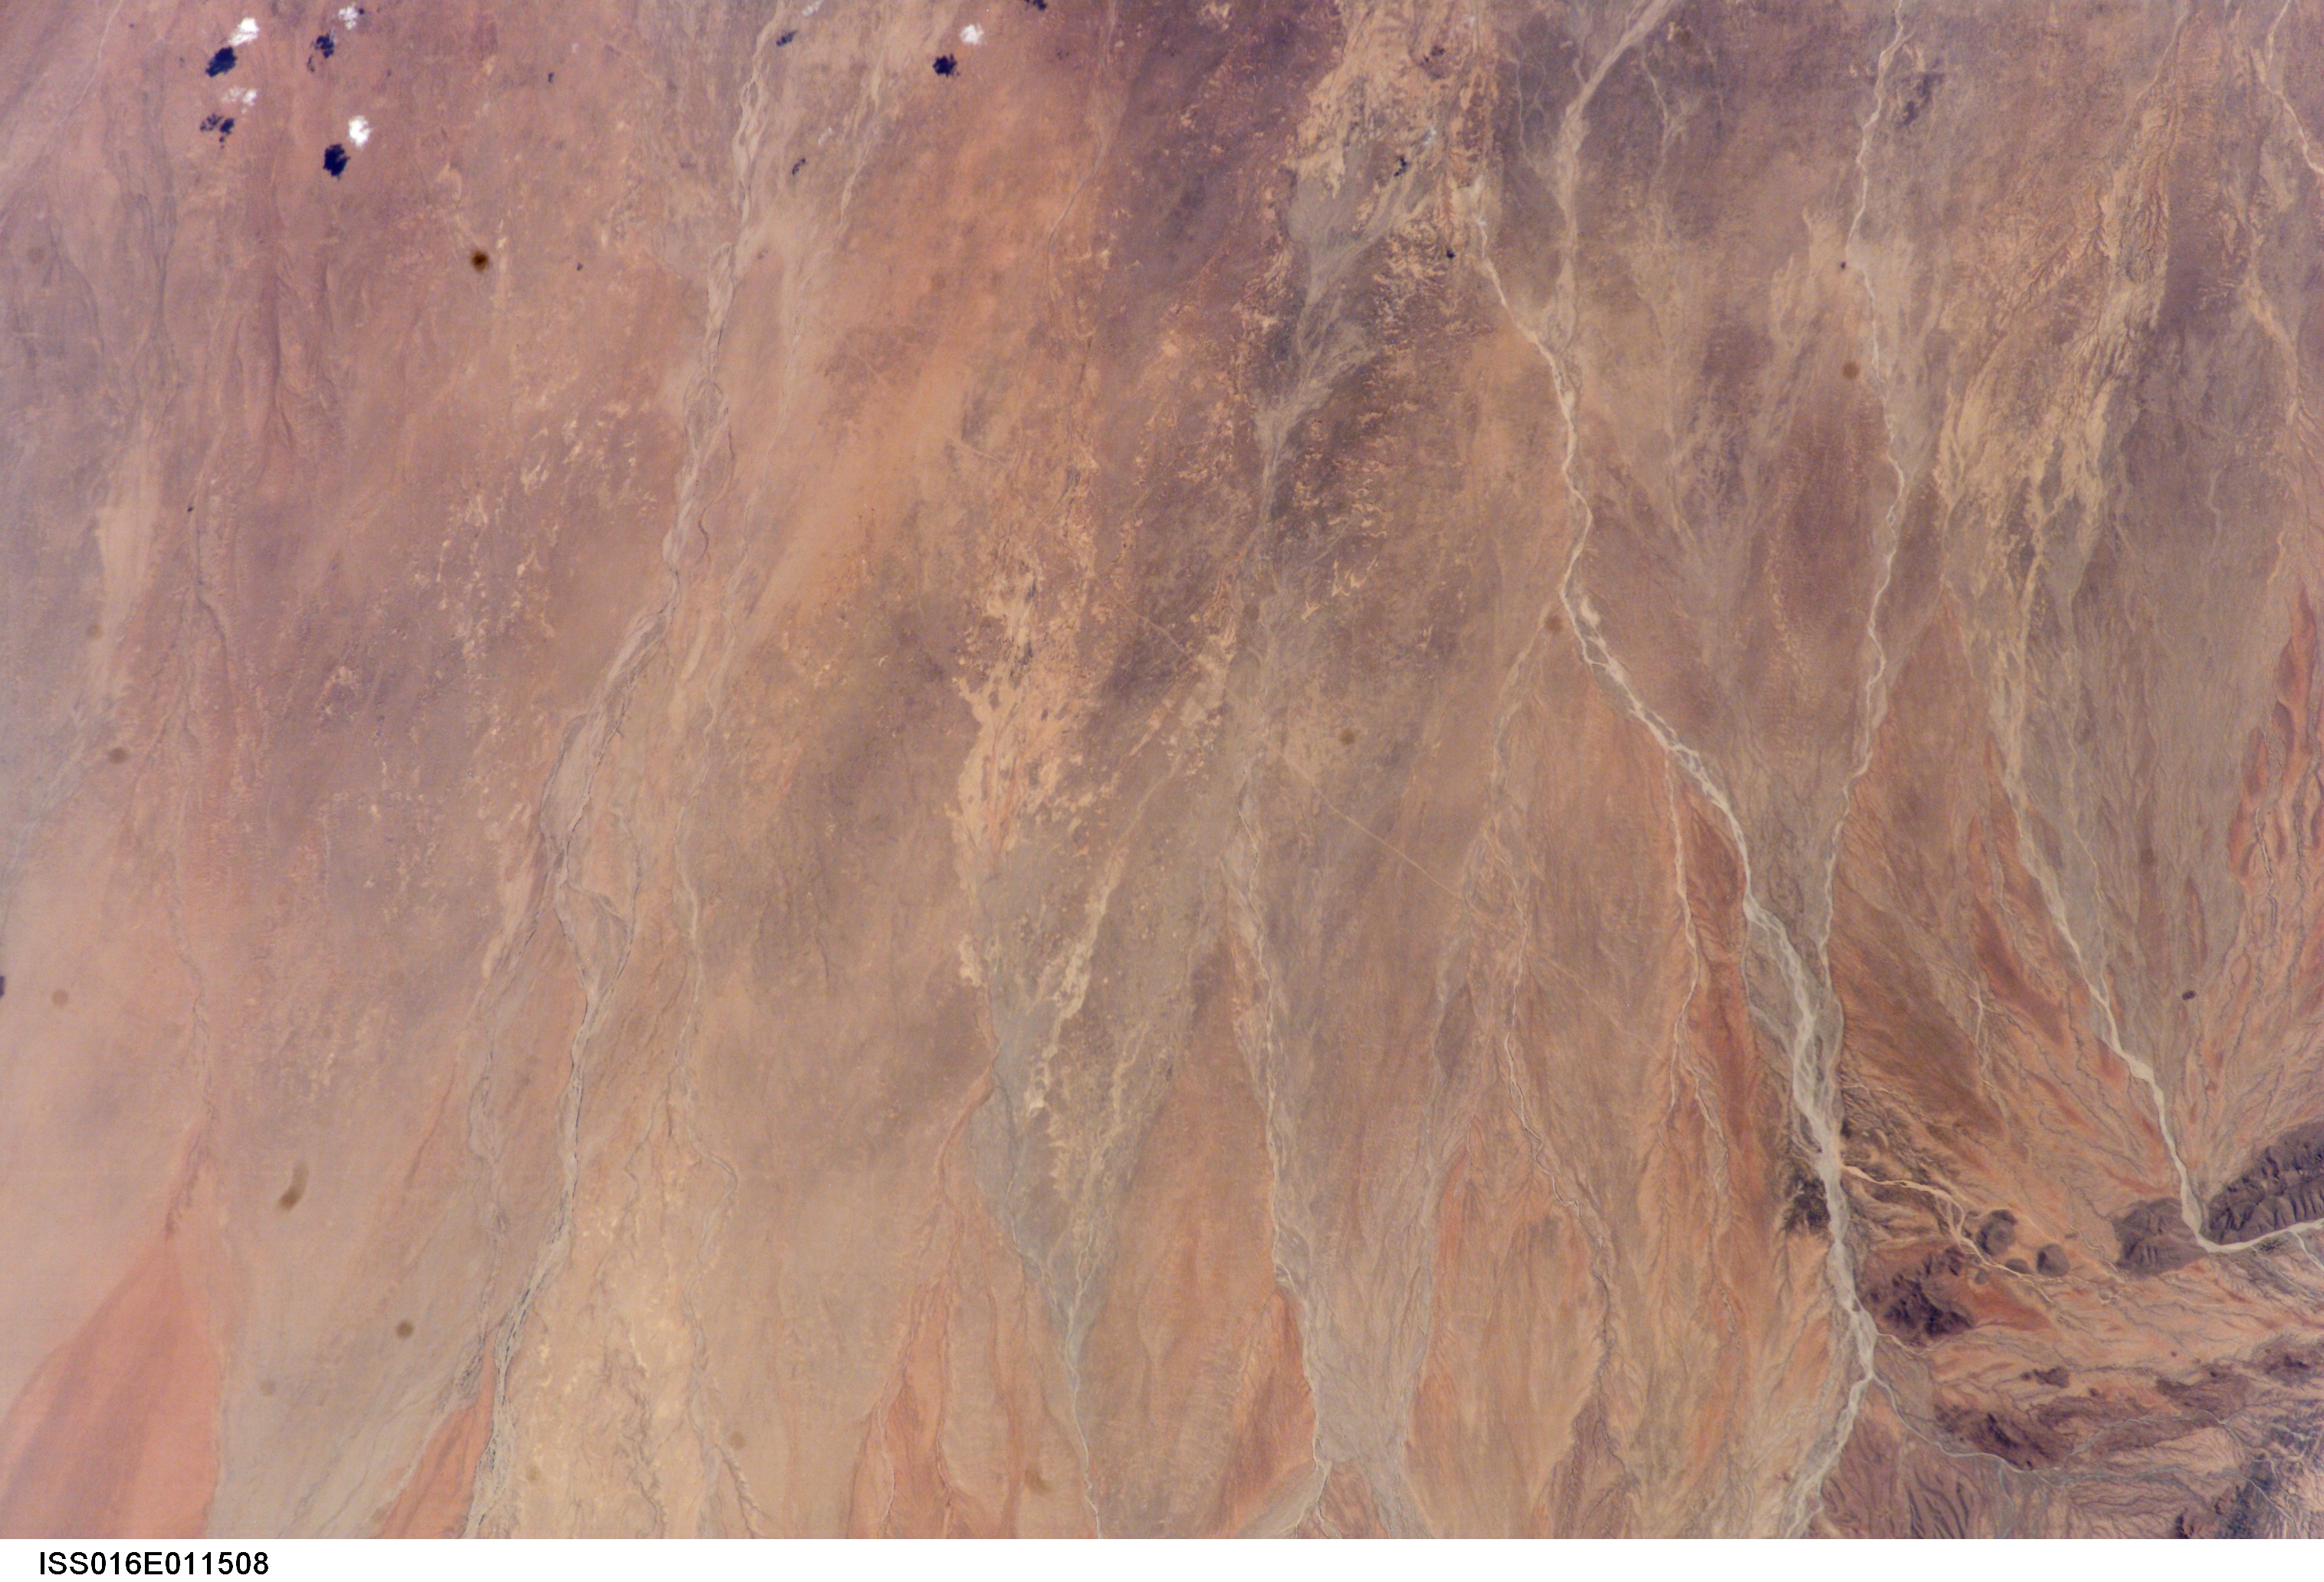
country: SOMALIA
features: GAARRISA AREA, DESERT, WADIS
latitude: 11.0
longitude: 43.5
